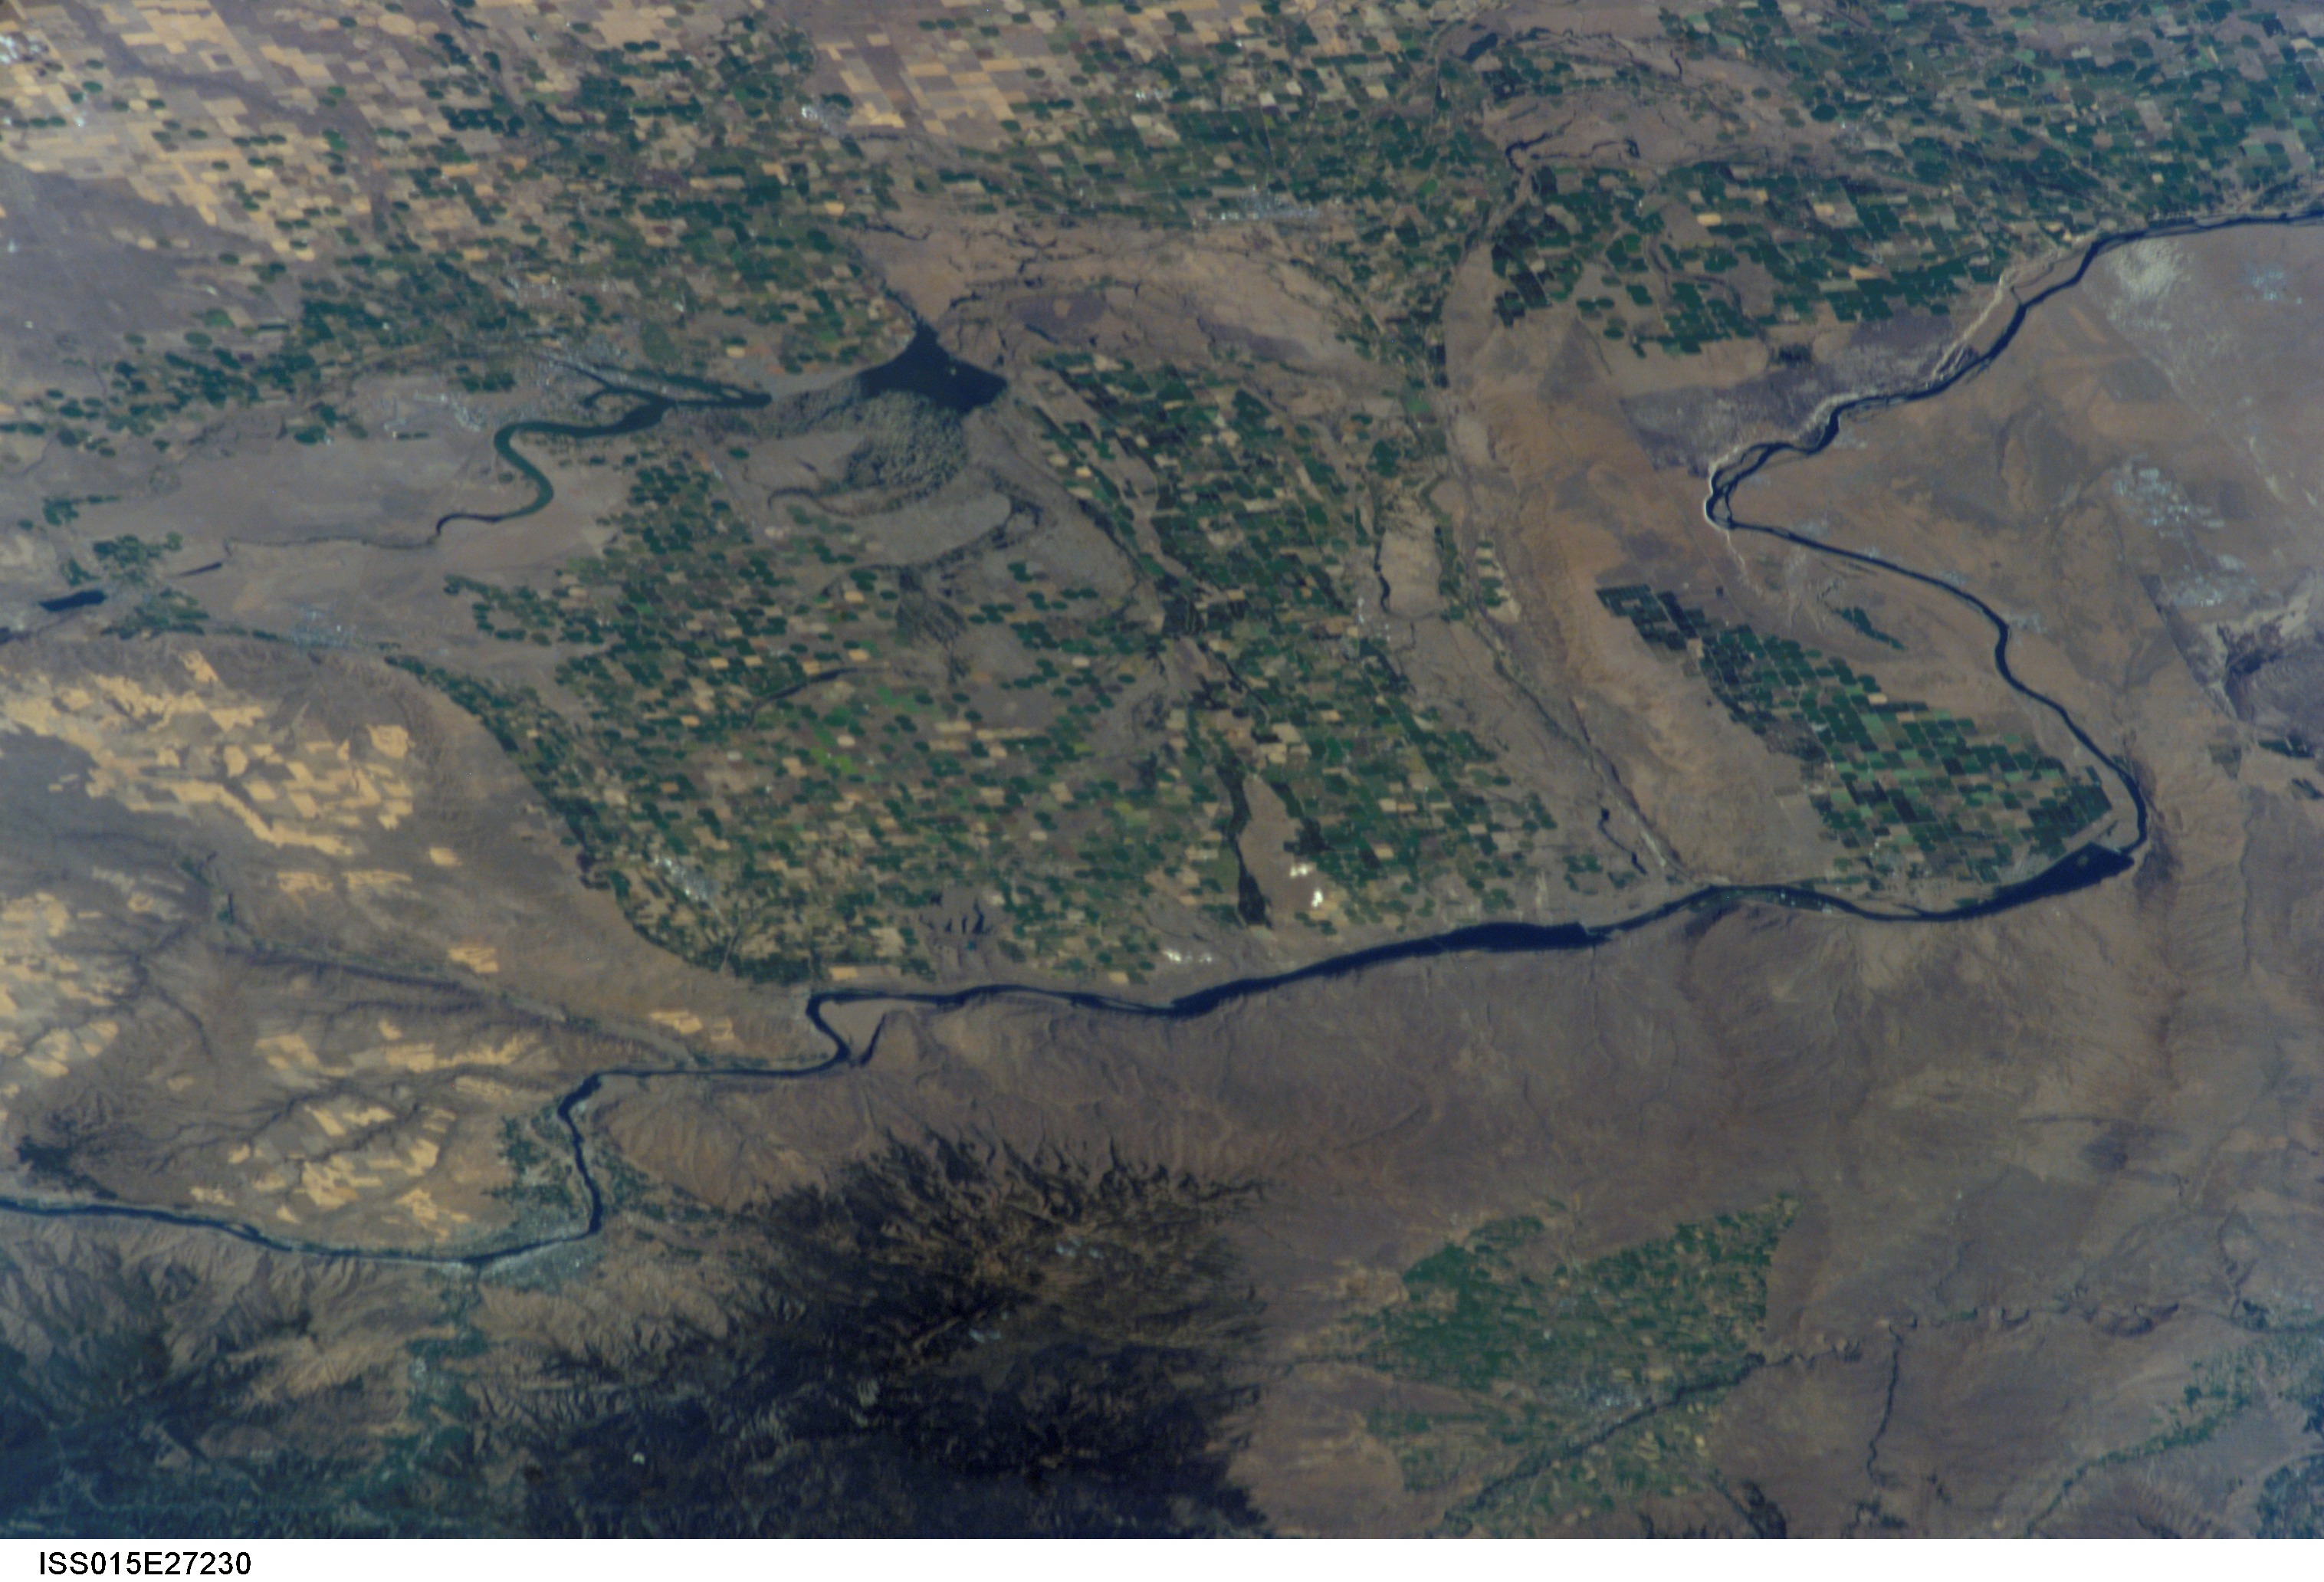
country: USA-WASHINGTON
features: COLUMBIA R., WENATCHEE, MOSES L., AGR.
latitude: 47.0
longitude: -119.8
